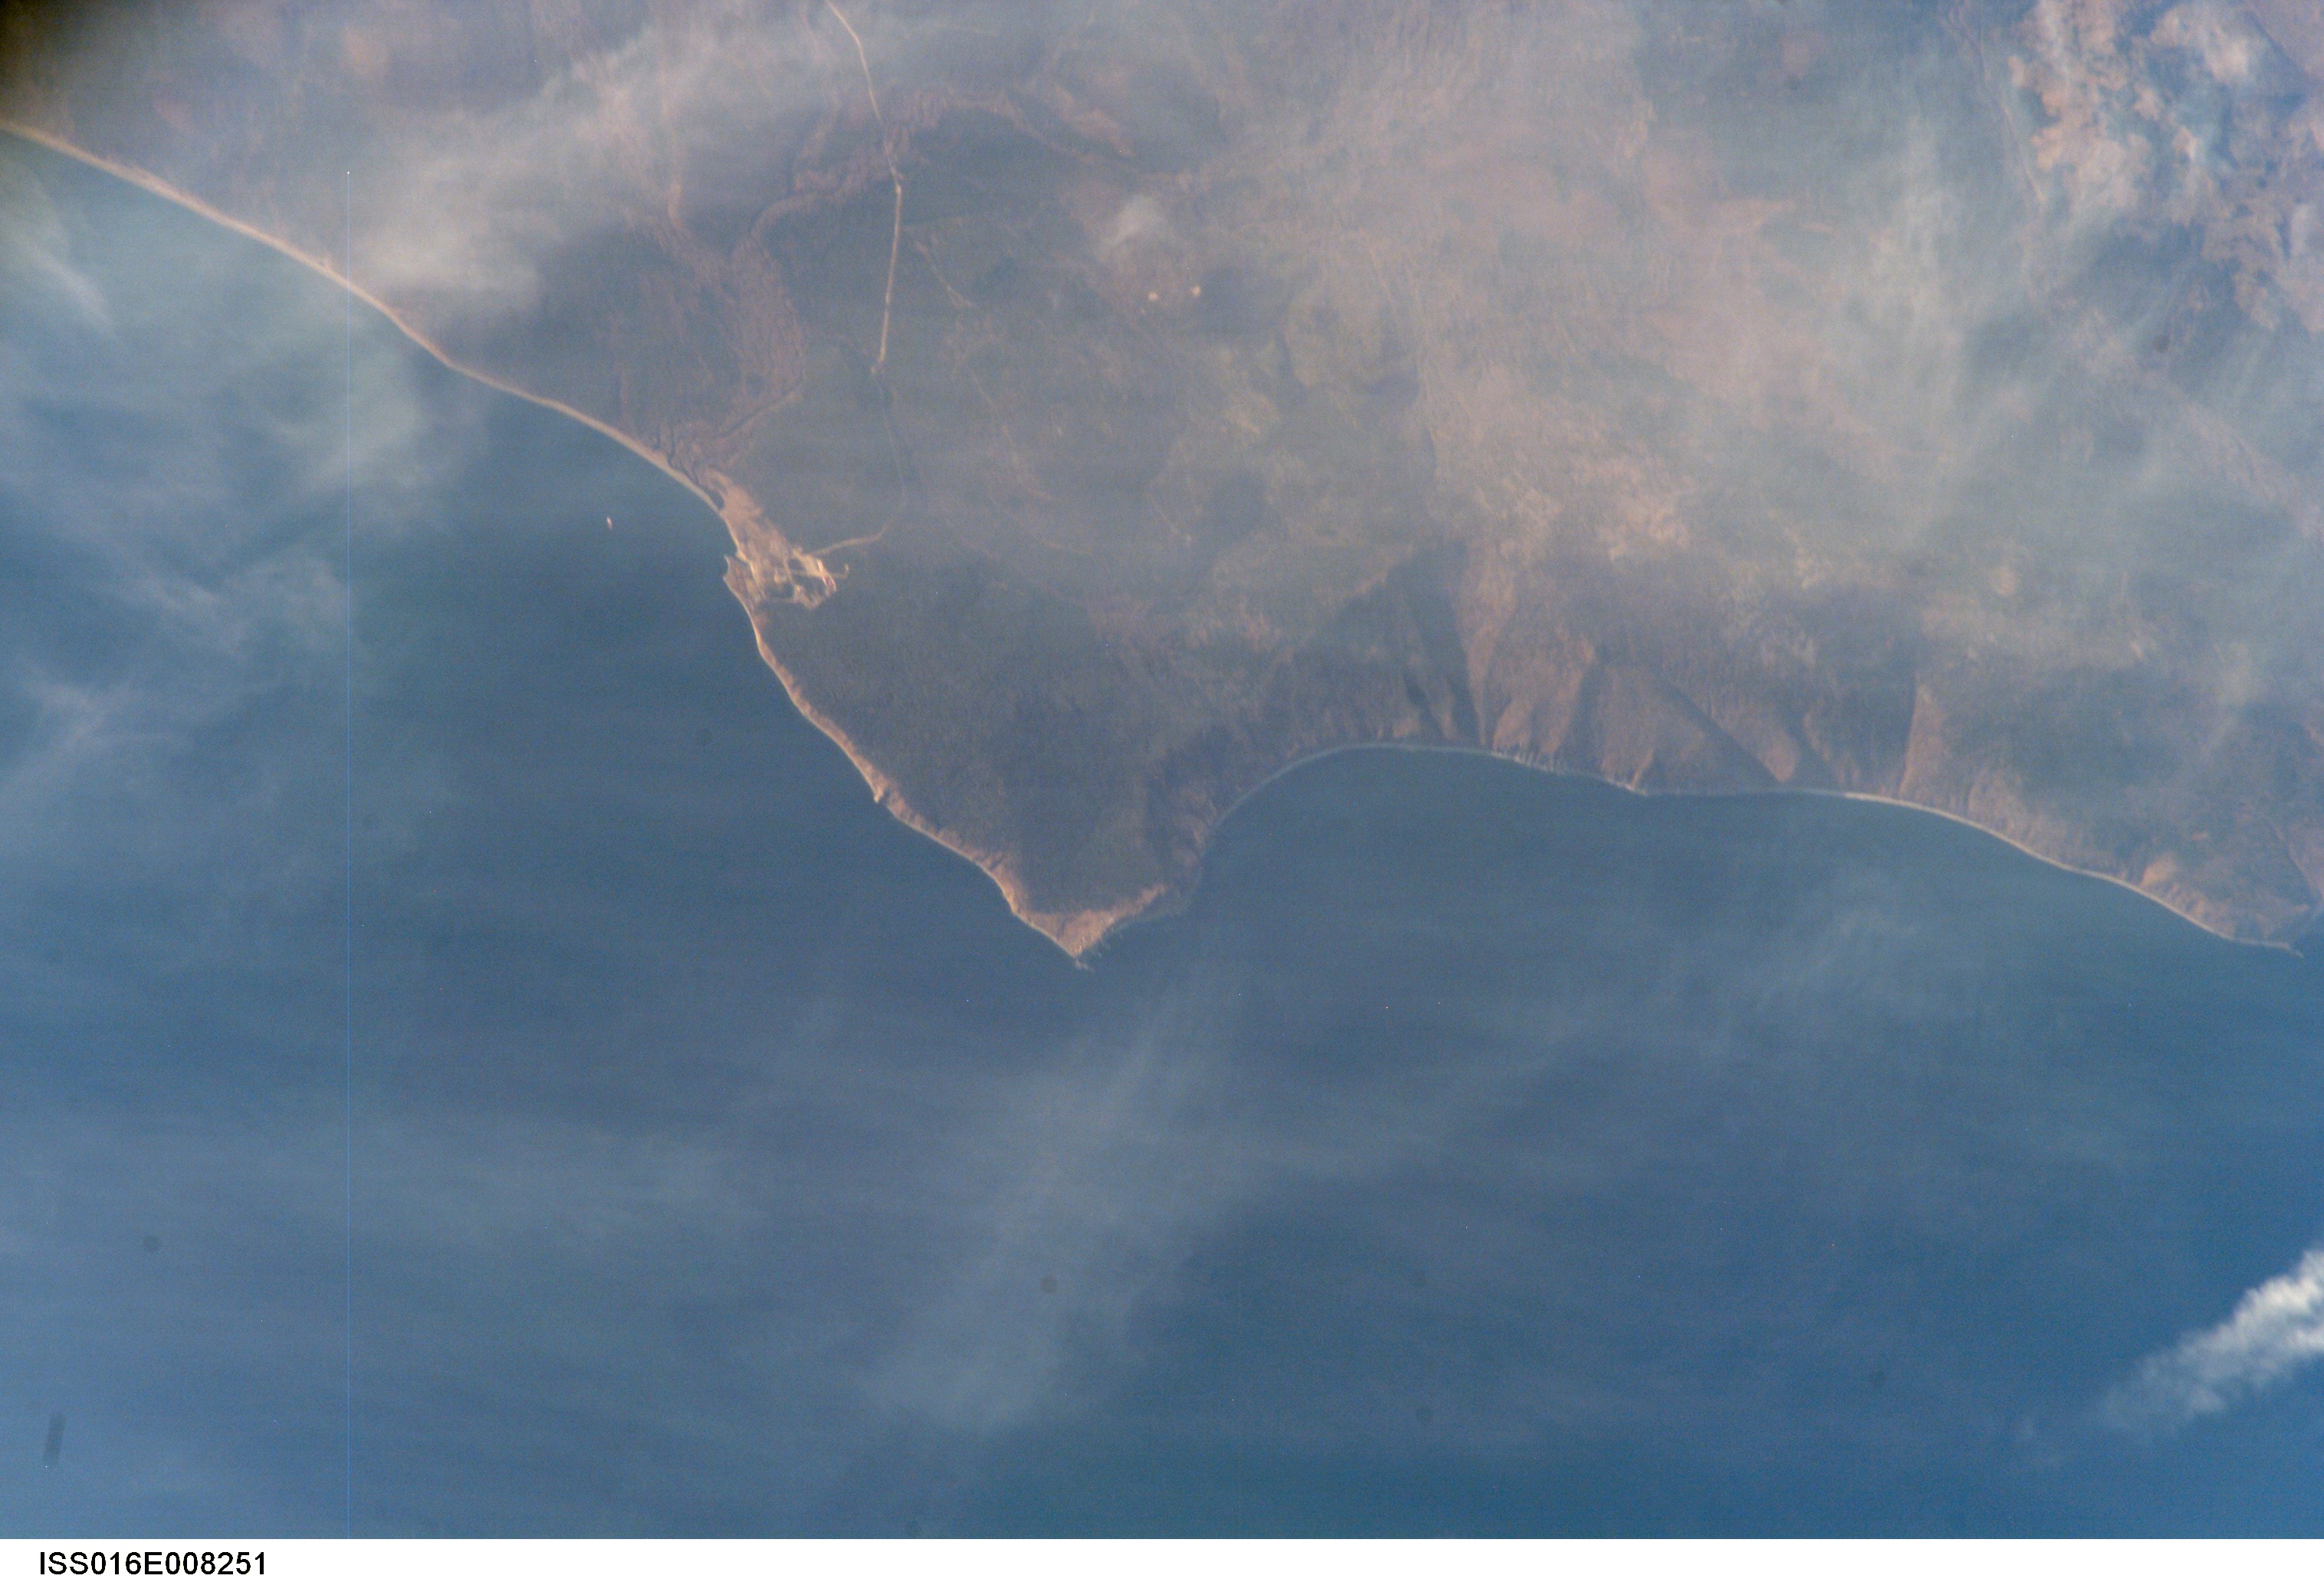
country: RUSSIAN FEDERATION
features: ADIMI, TATARSKIY STRAIT, COAST
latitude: 47.3
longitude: 139.0
